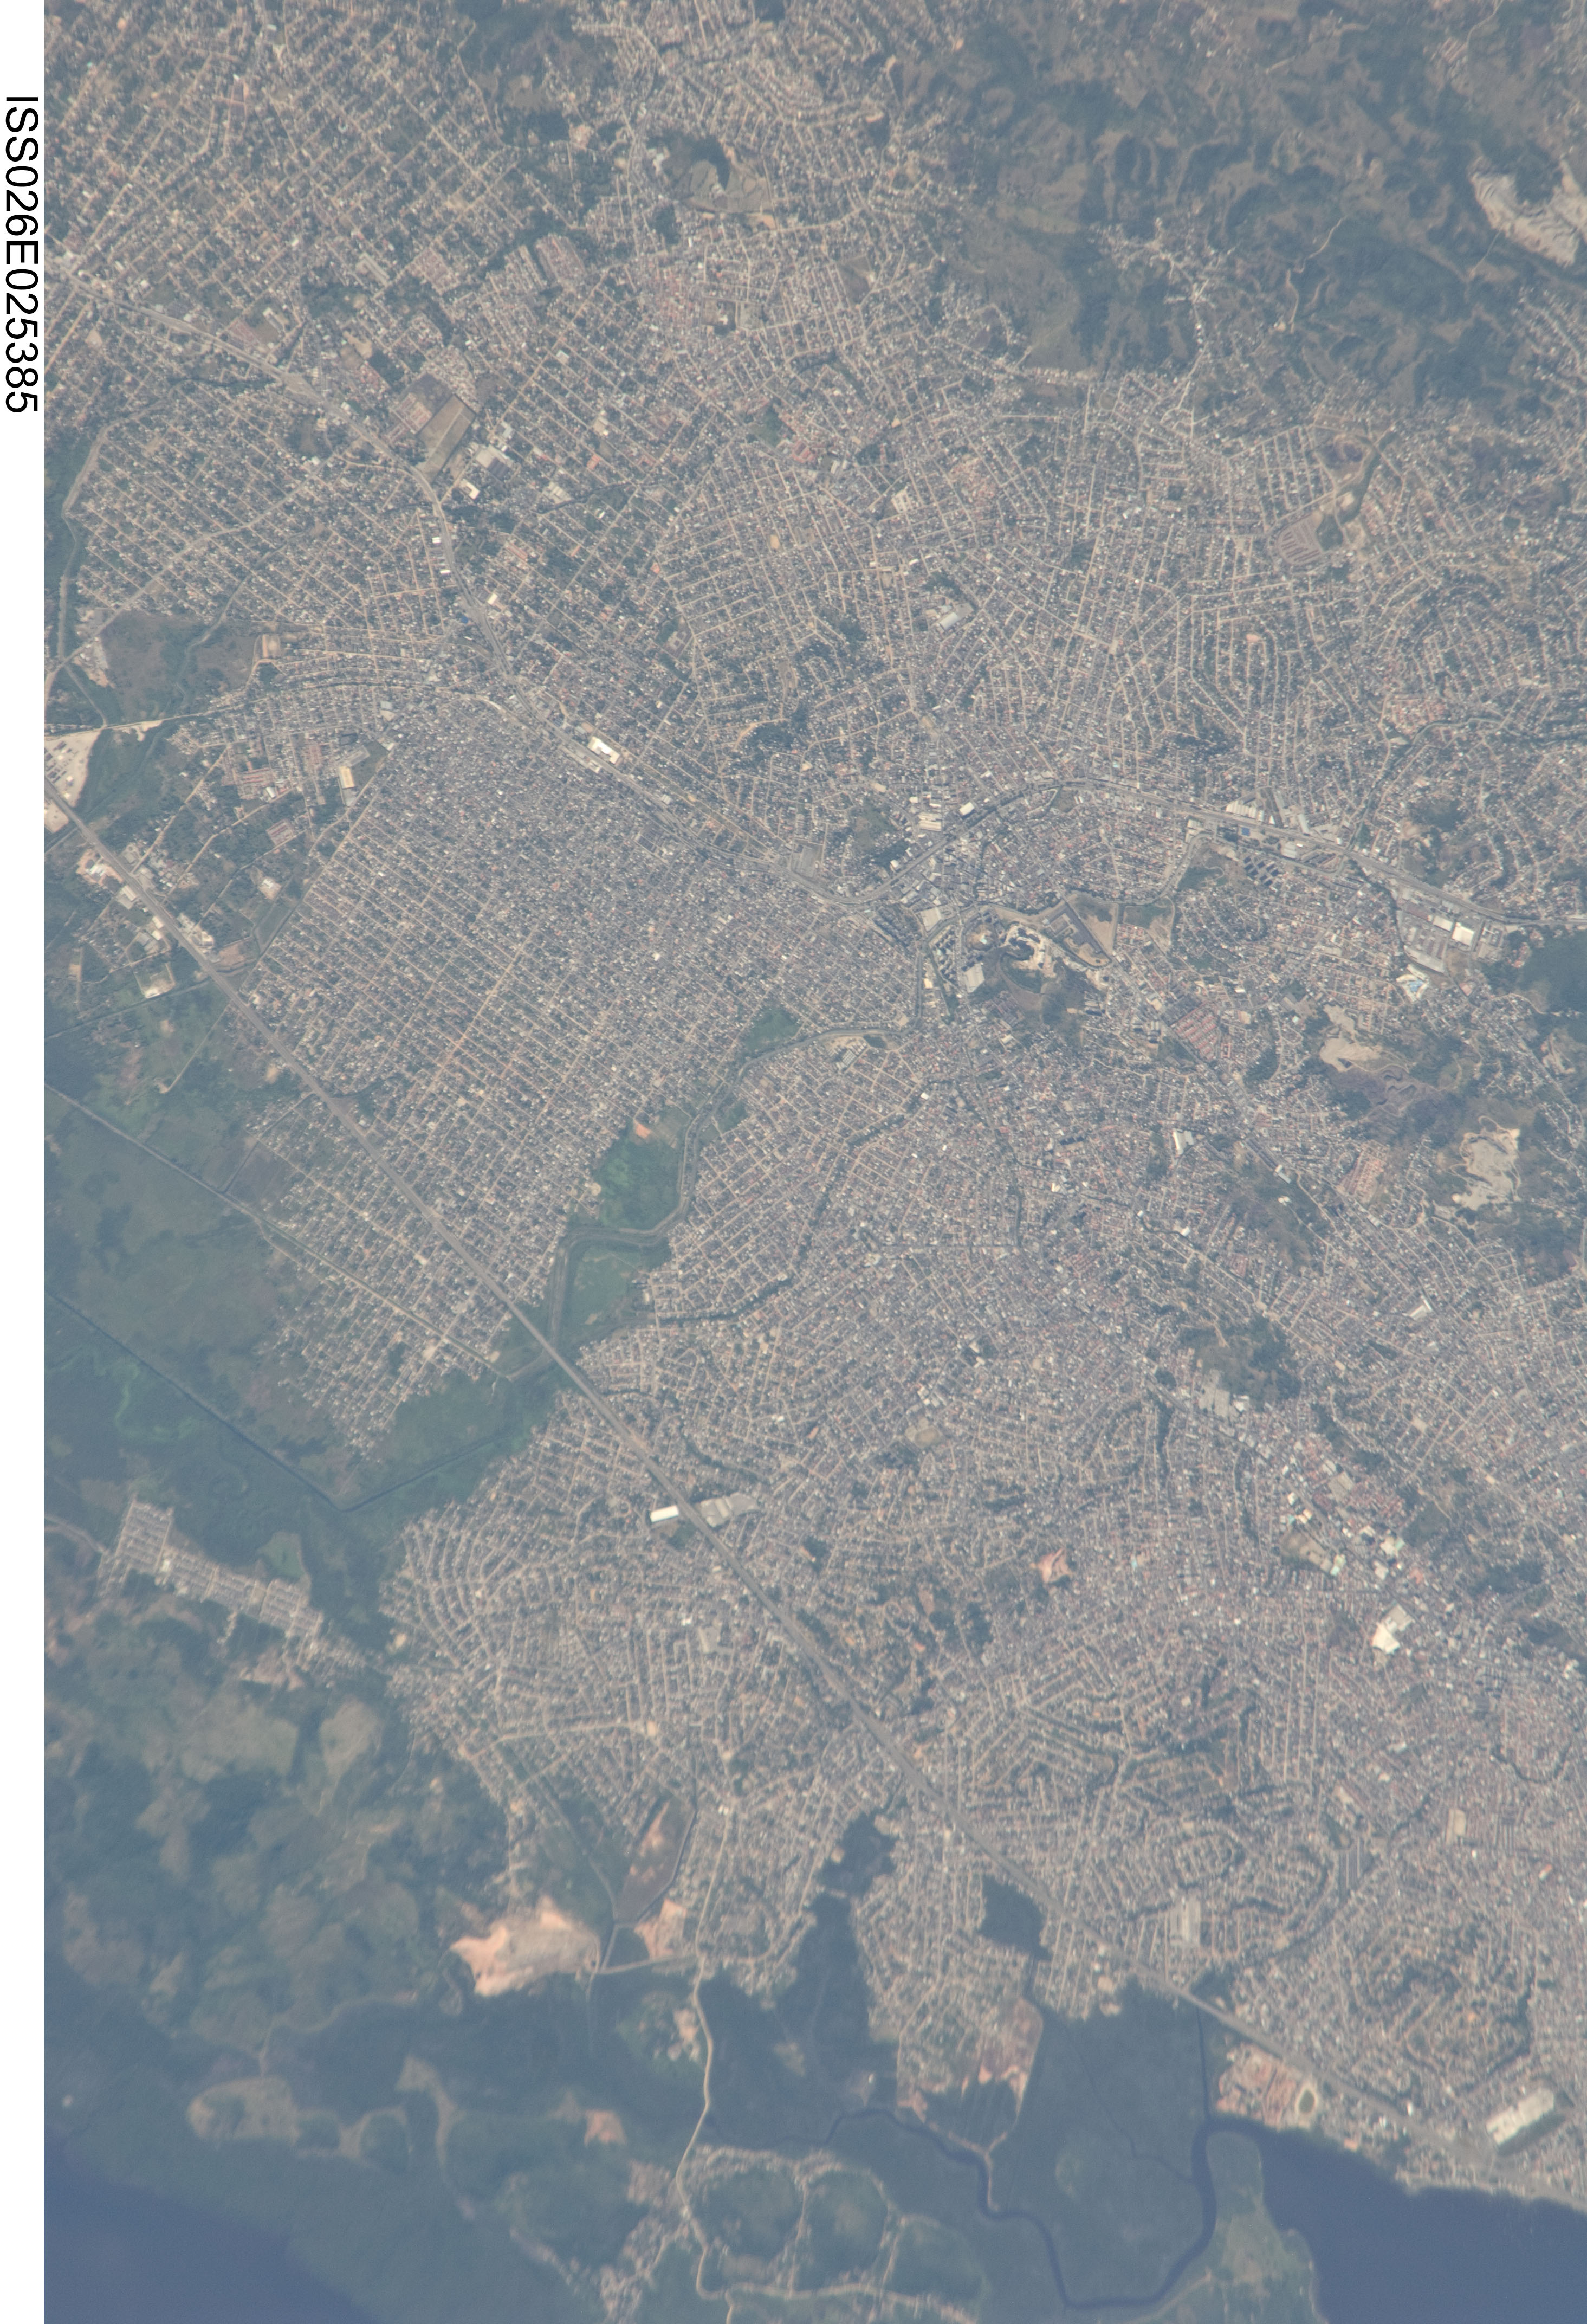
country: BRAZIL
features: NW. NITEROI., DENSE URBAN AREA, WETLANDS
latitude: -22.8
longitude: -43.1
